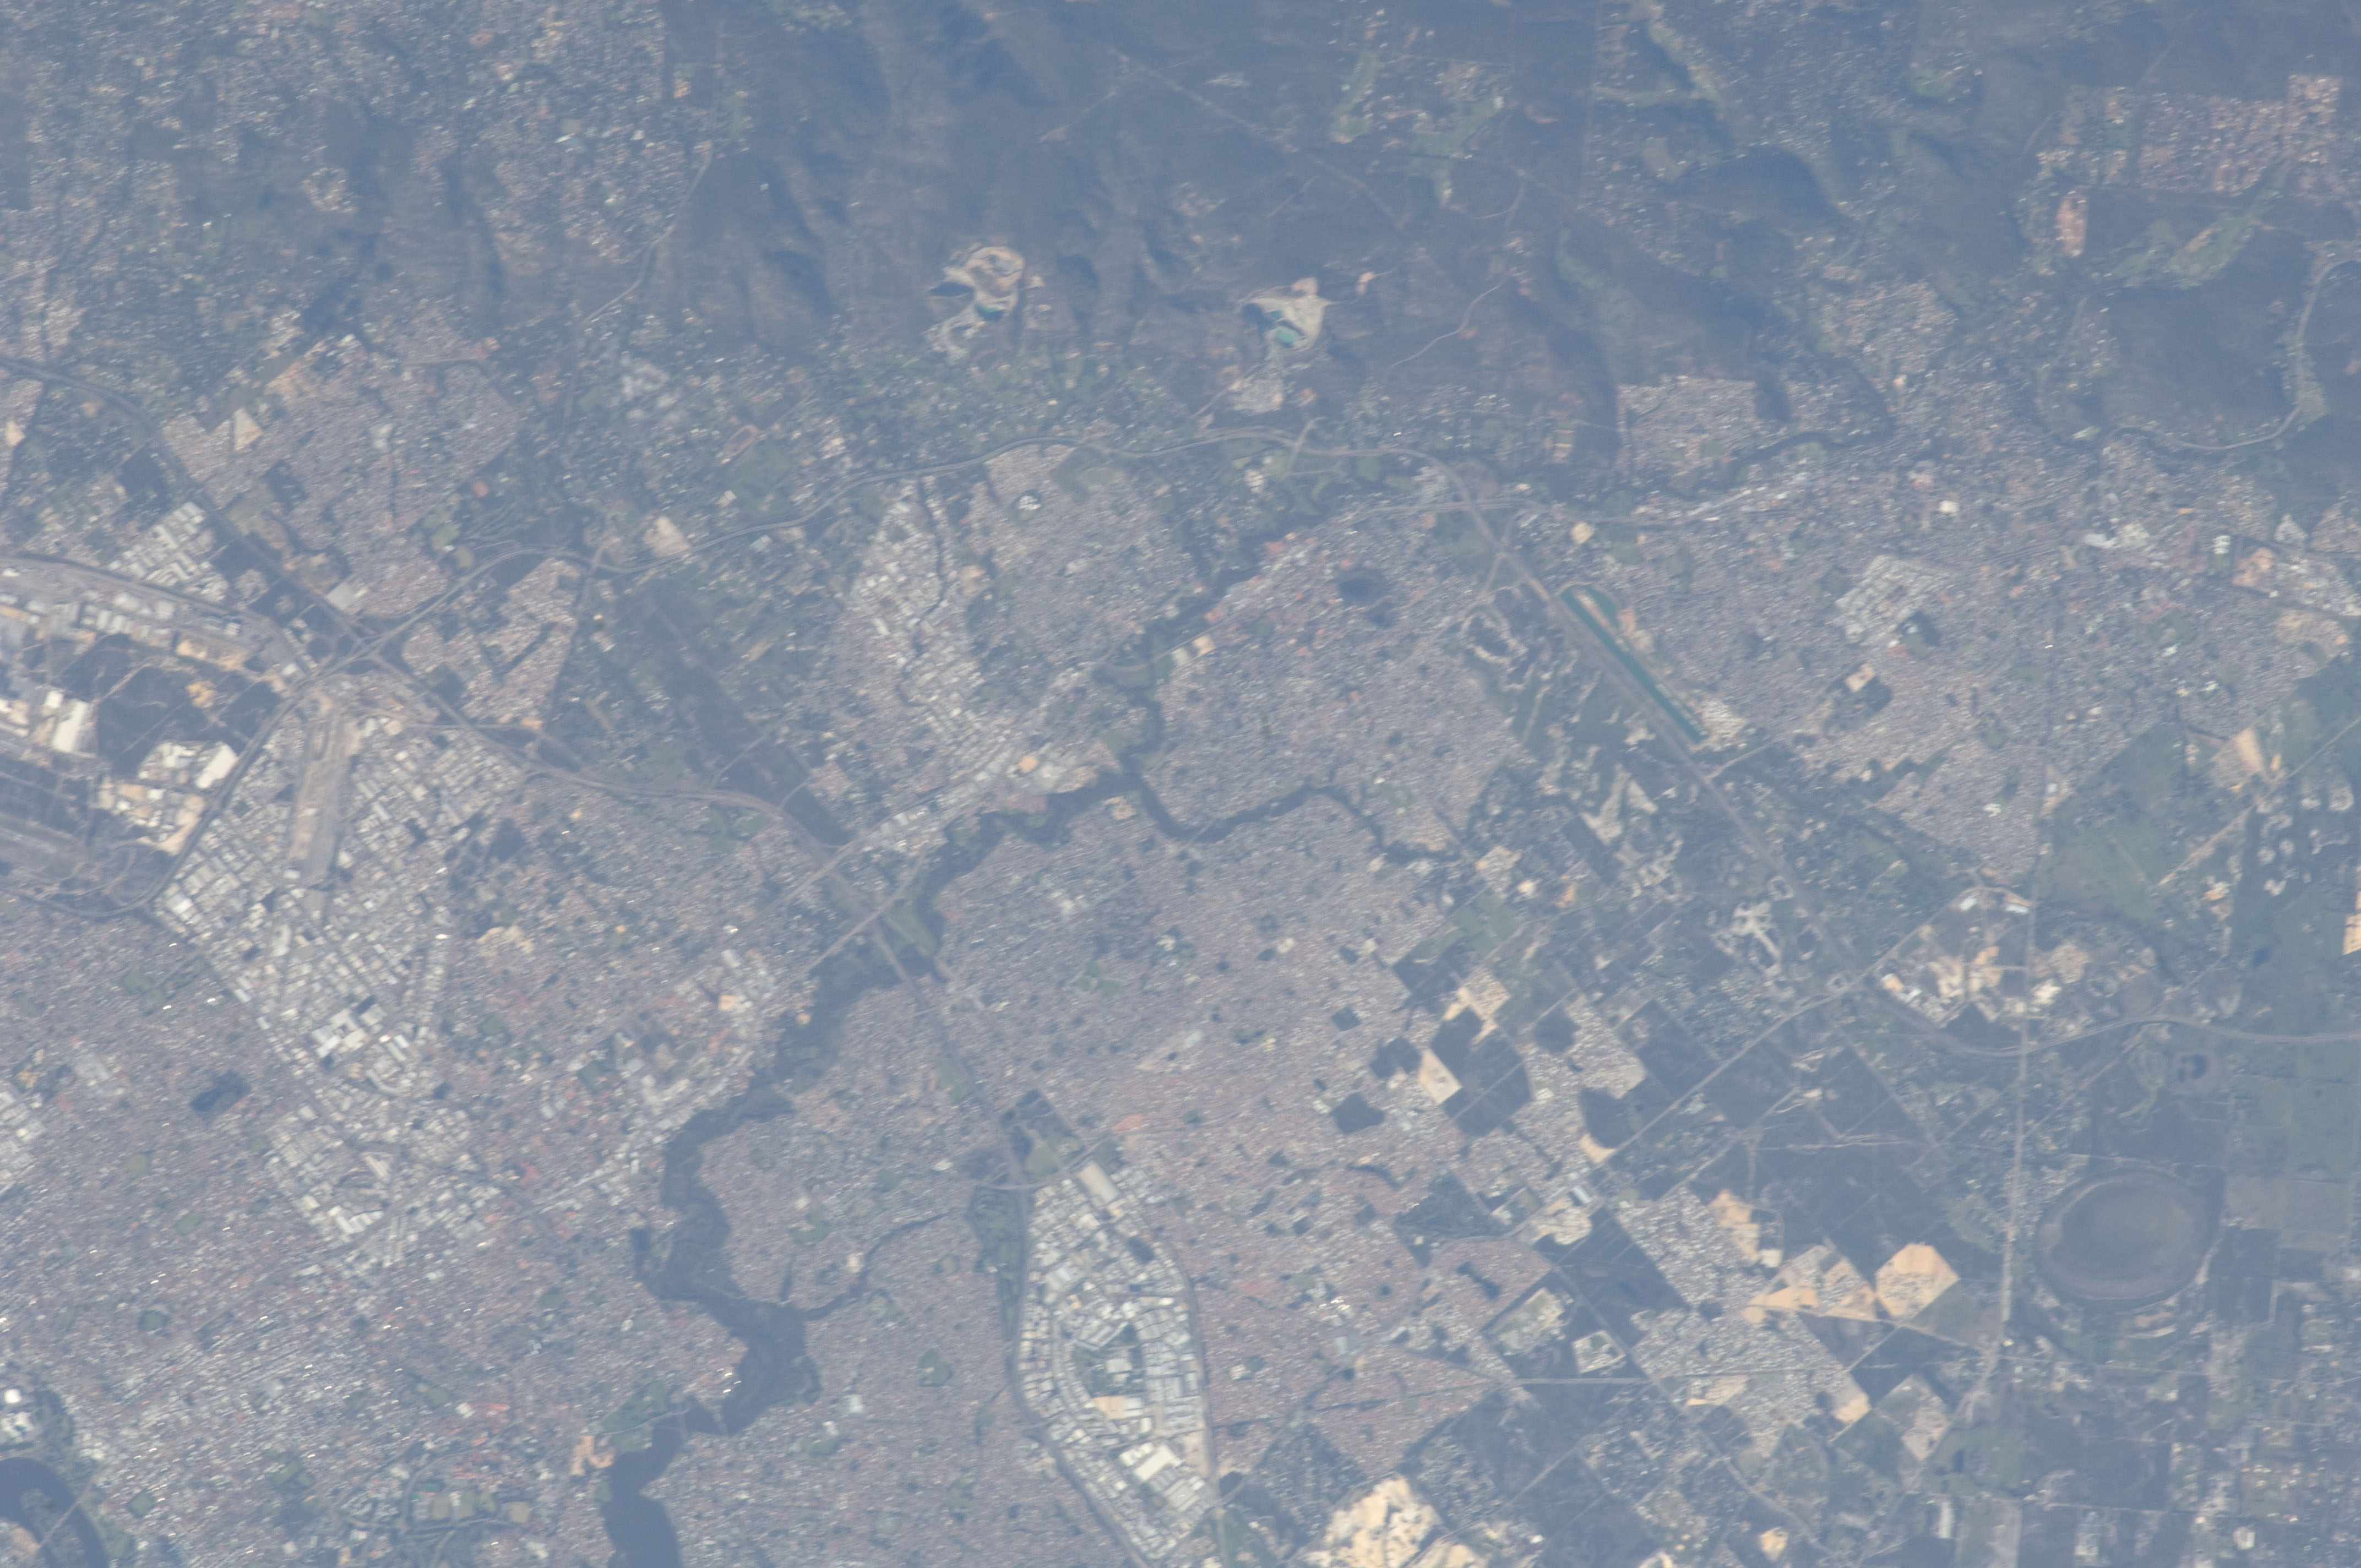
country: AUSTRALIA-WA
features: PERTH, E. SUBURBS, GOSNELLS, DARLING RA., FOR., CANNING R., RES., ROADS
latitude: -32.1
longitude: 116.0
